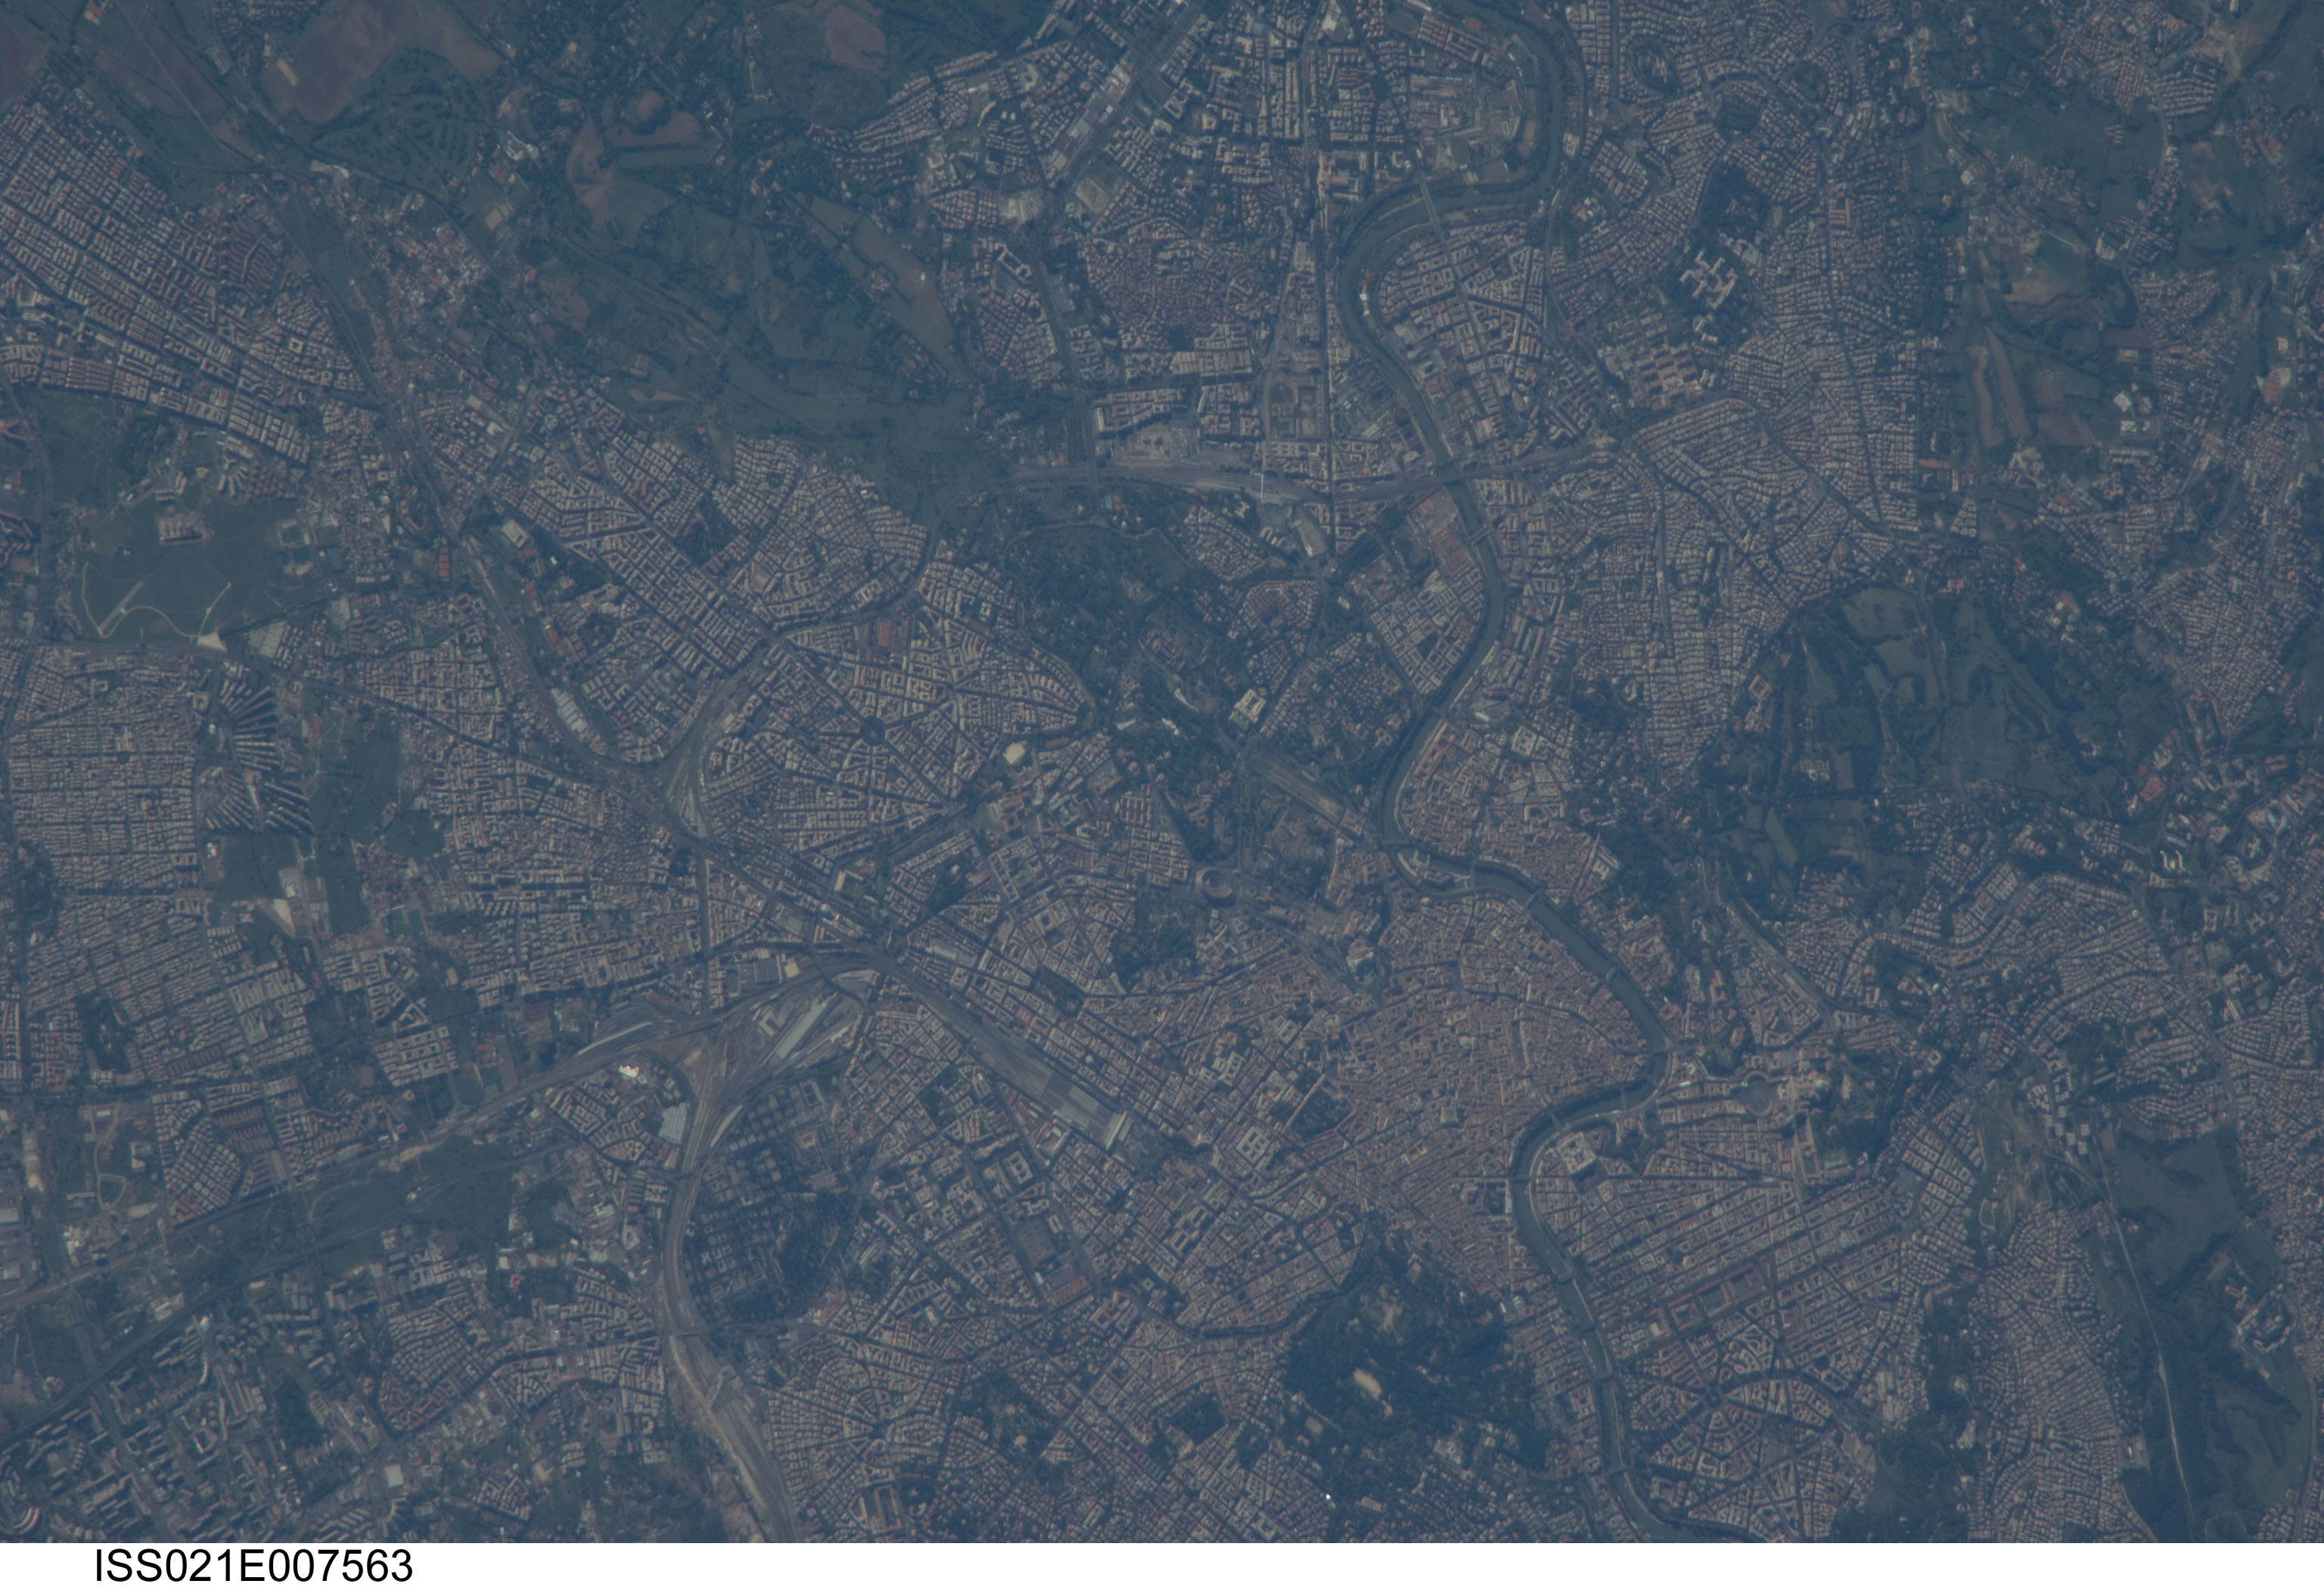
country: ITALY
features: ST. PETER'S BASILICA,VILLA BORGHESE,COLOSSEUM,TIBER RIVER,ROMAN FORUM,VATICAN CITY,ROME ITALY,ST PETER'S SQUARE
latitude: 41.9
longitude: 12.5
